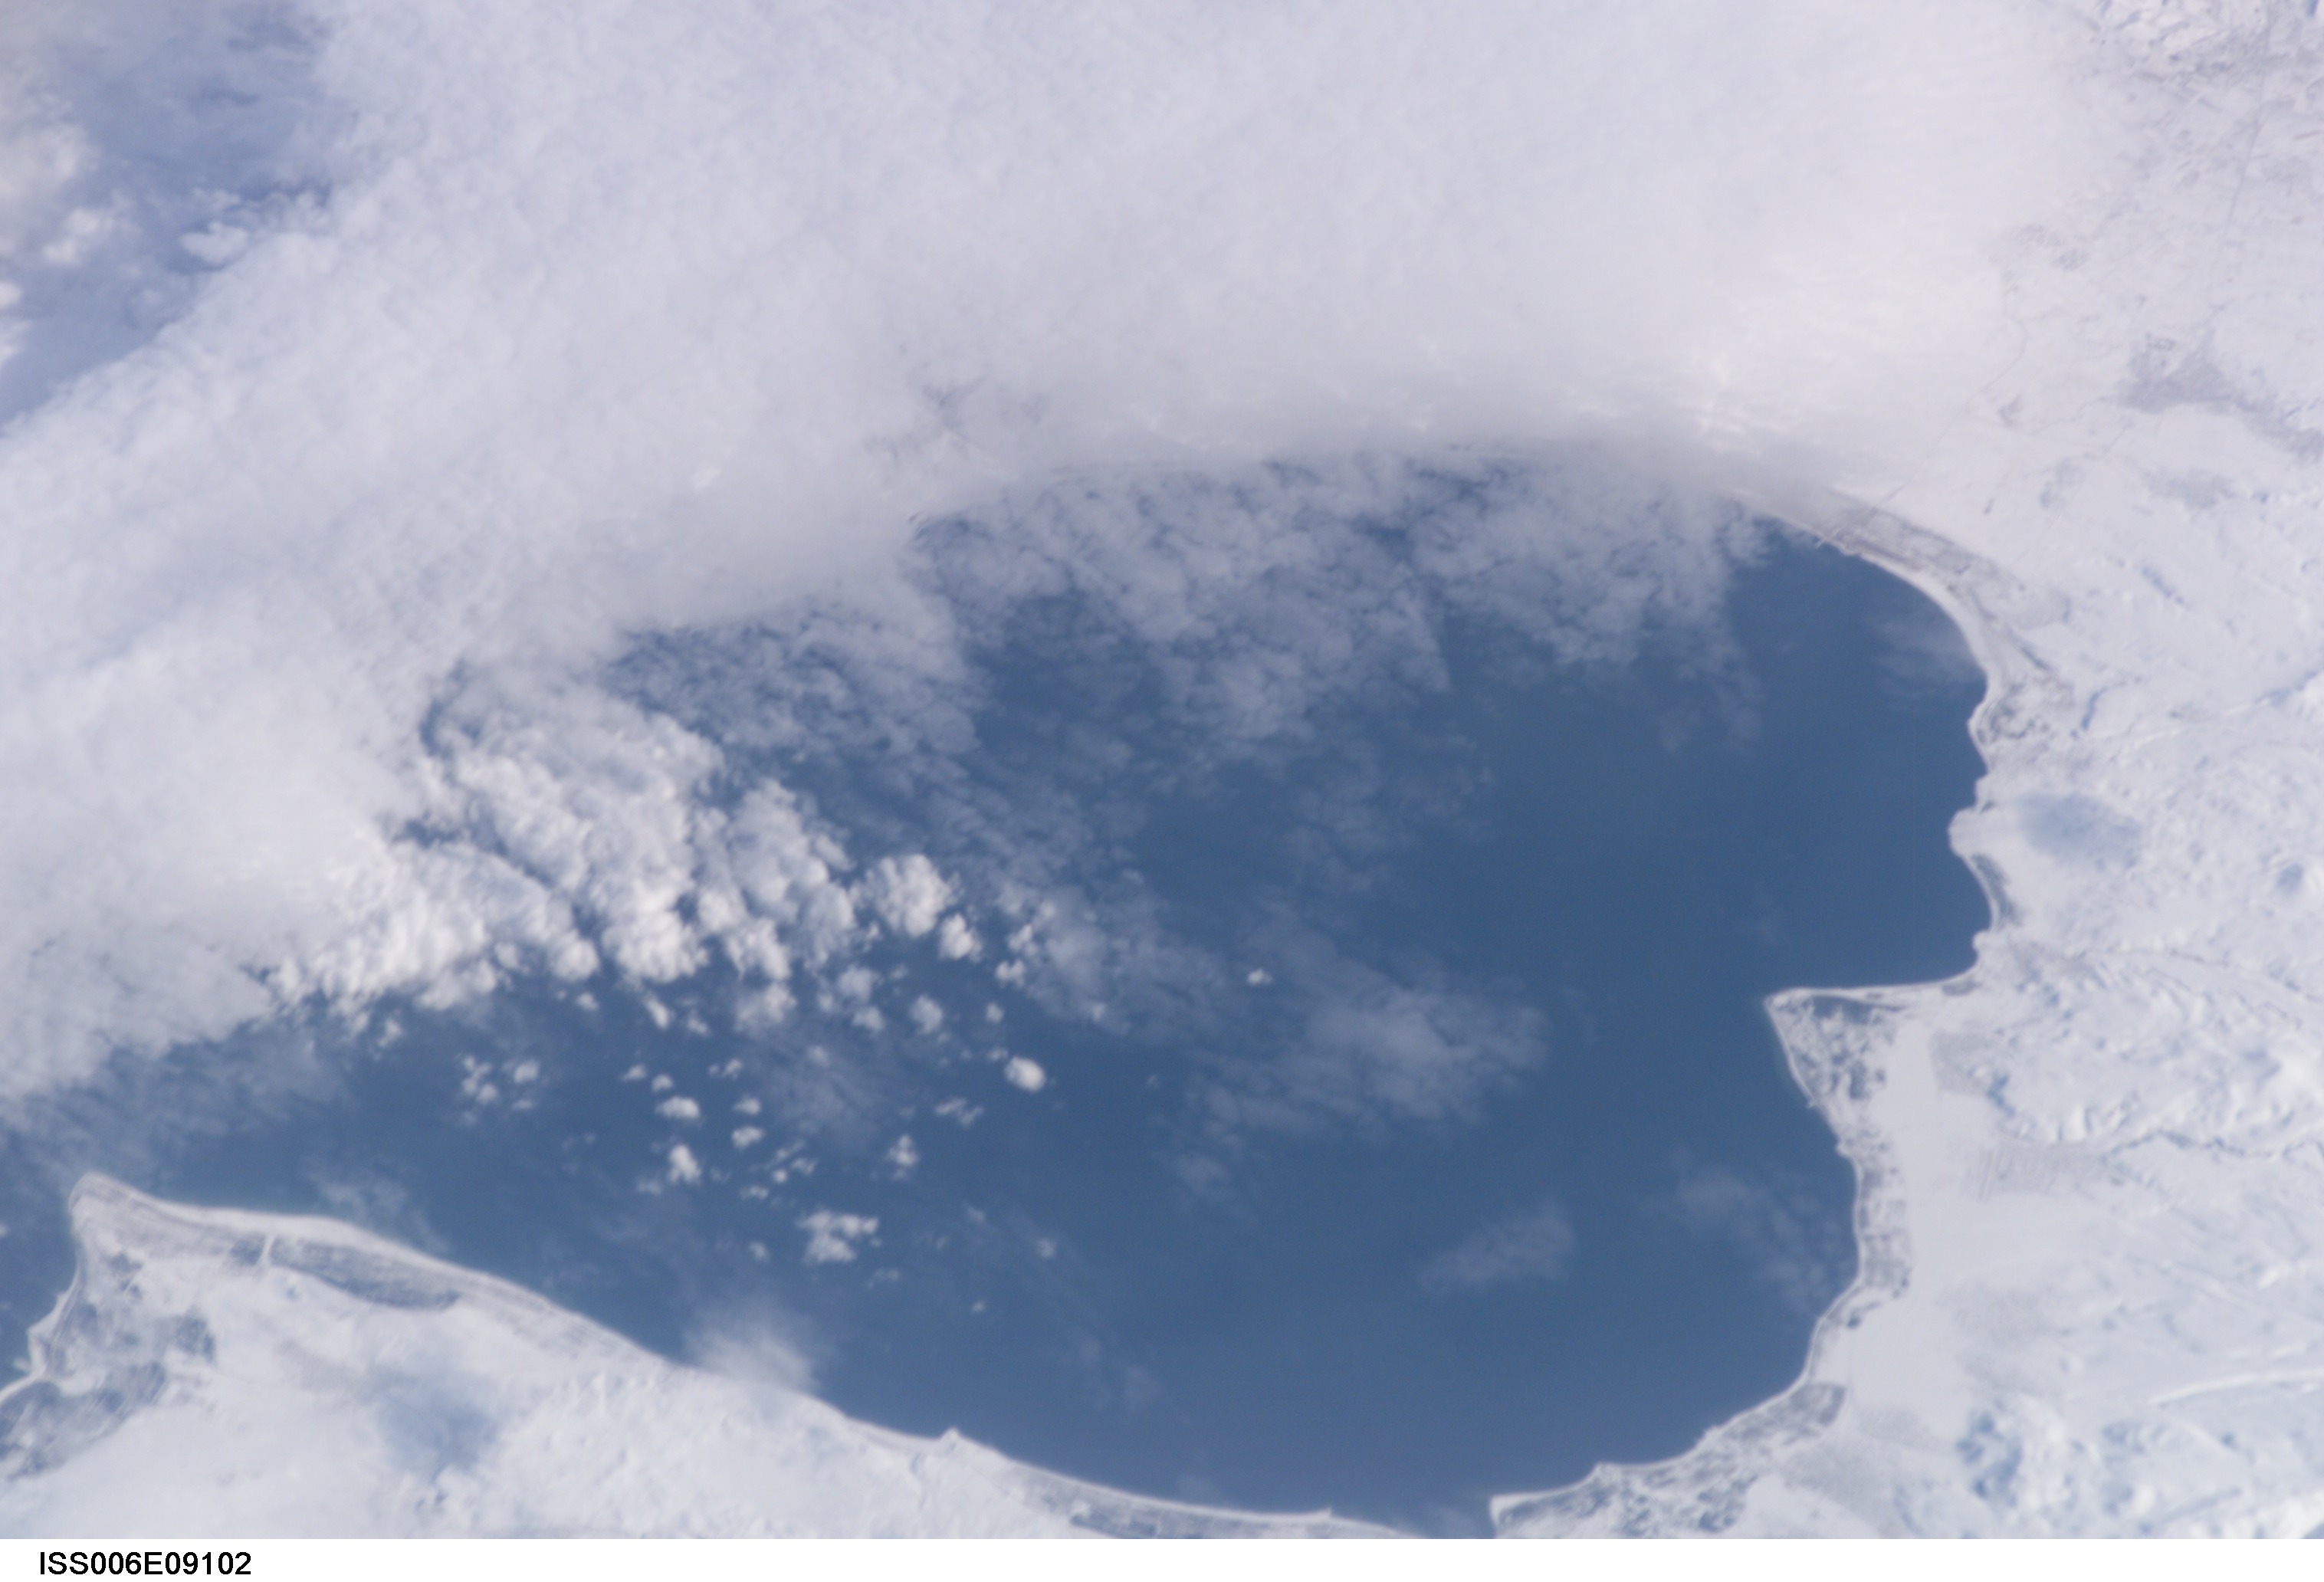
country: ARMENIA
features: LAKE SEVAN, SOUTH END, CLOUDS
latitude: 40.5
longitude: 45.5
